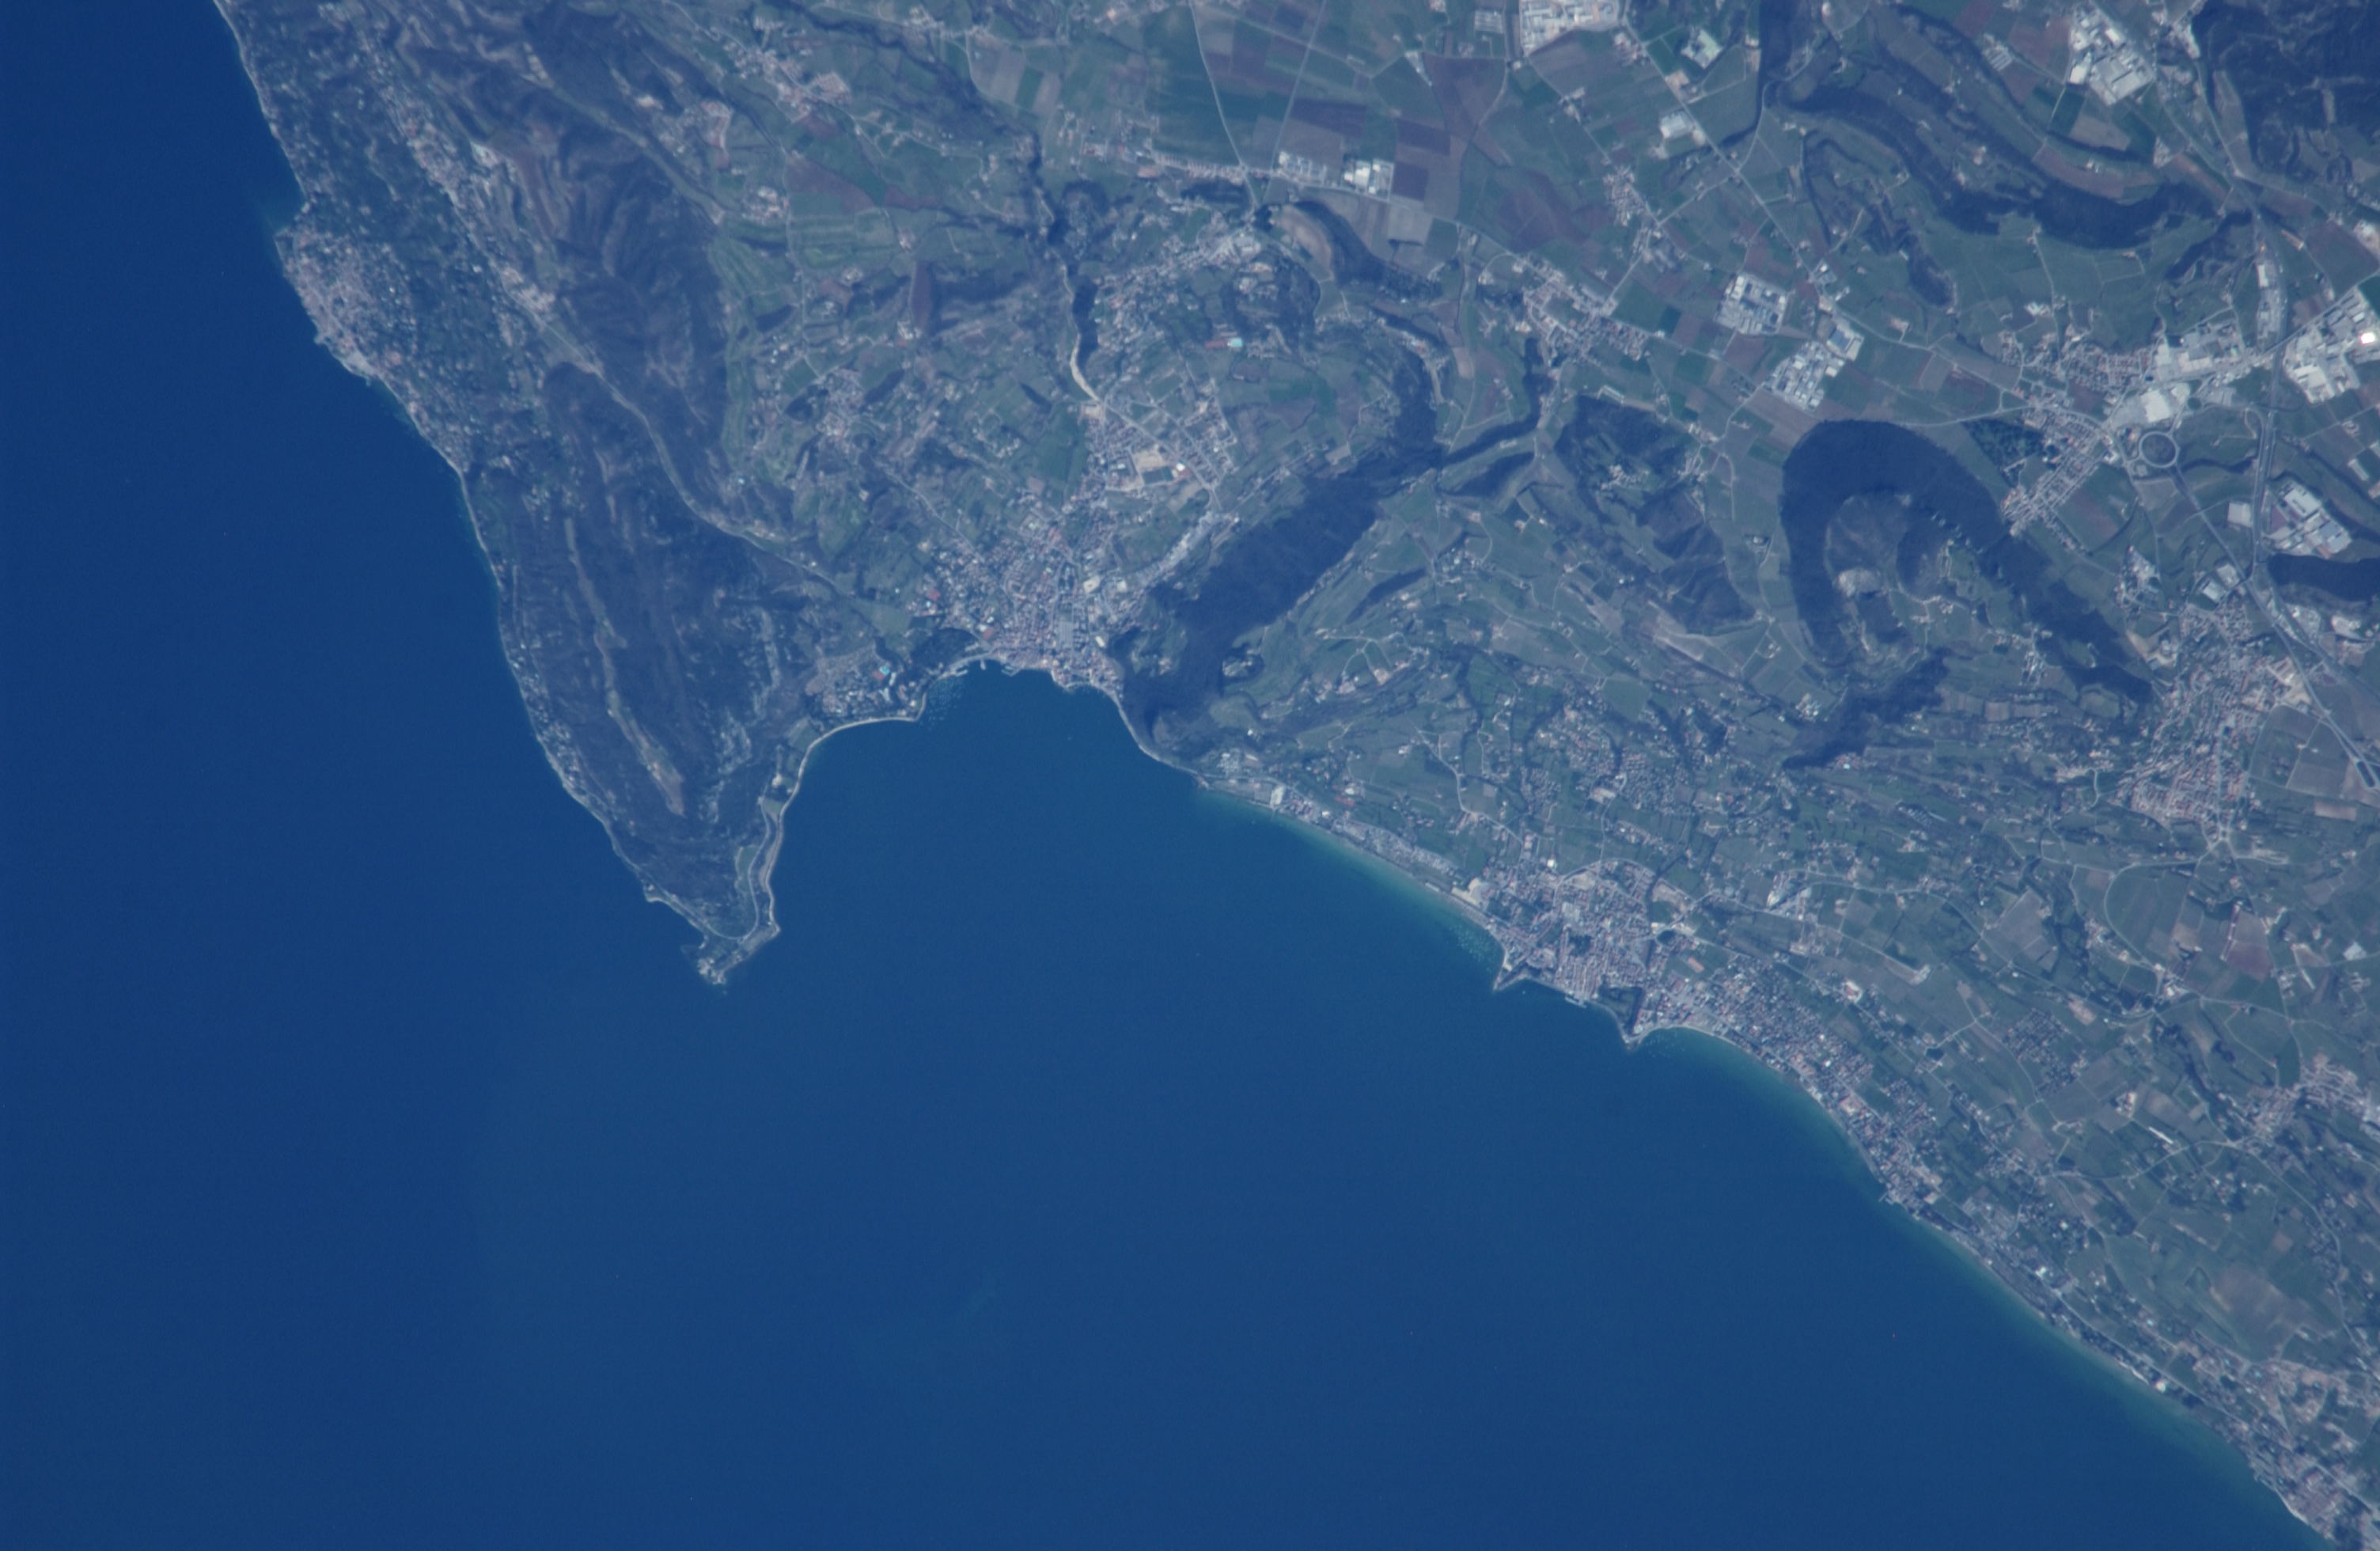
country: ITALY
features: L. GARDA,AGR.,GARDA,BARDOLINO
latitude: 45.6
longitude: 10.7
